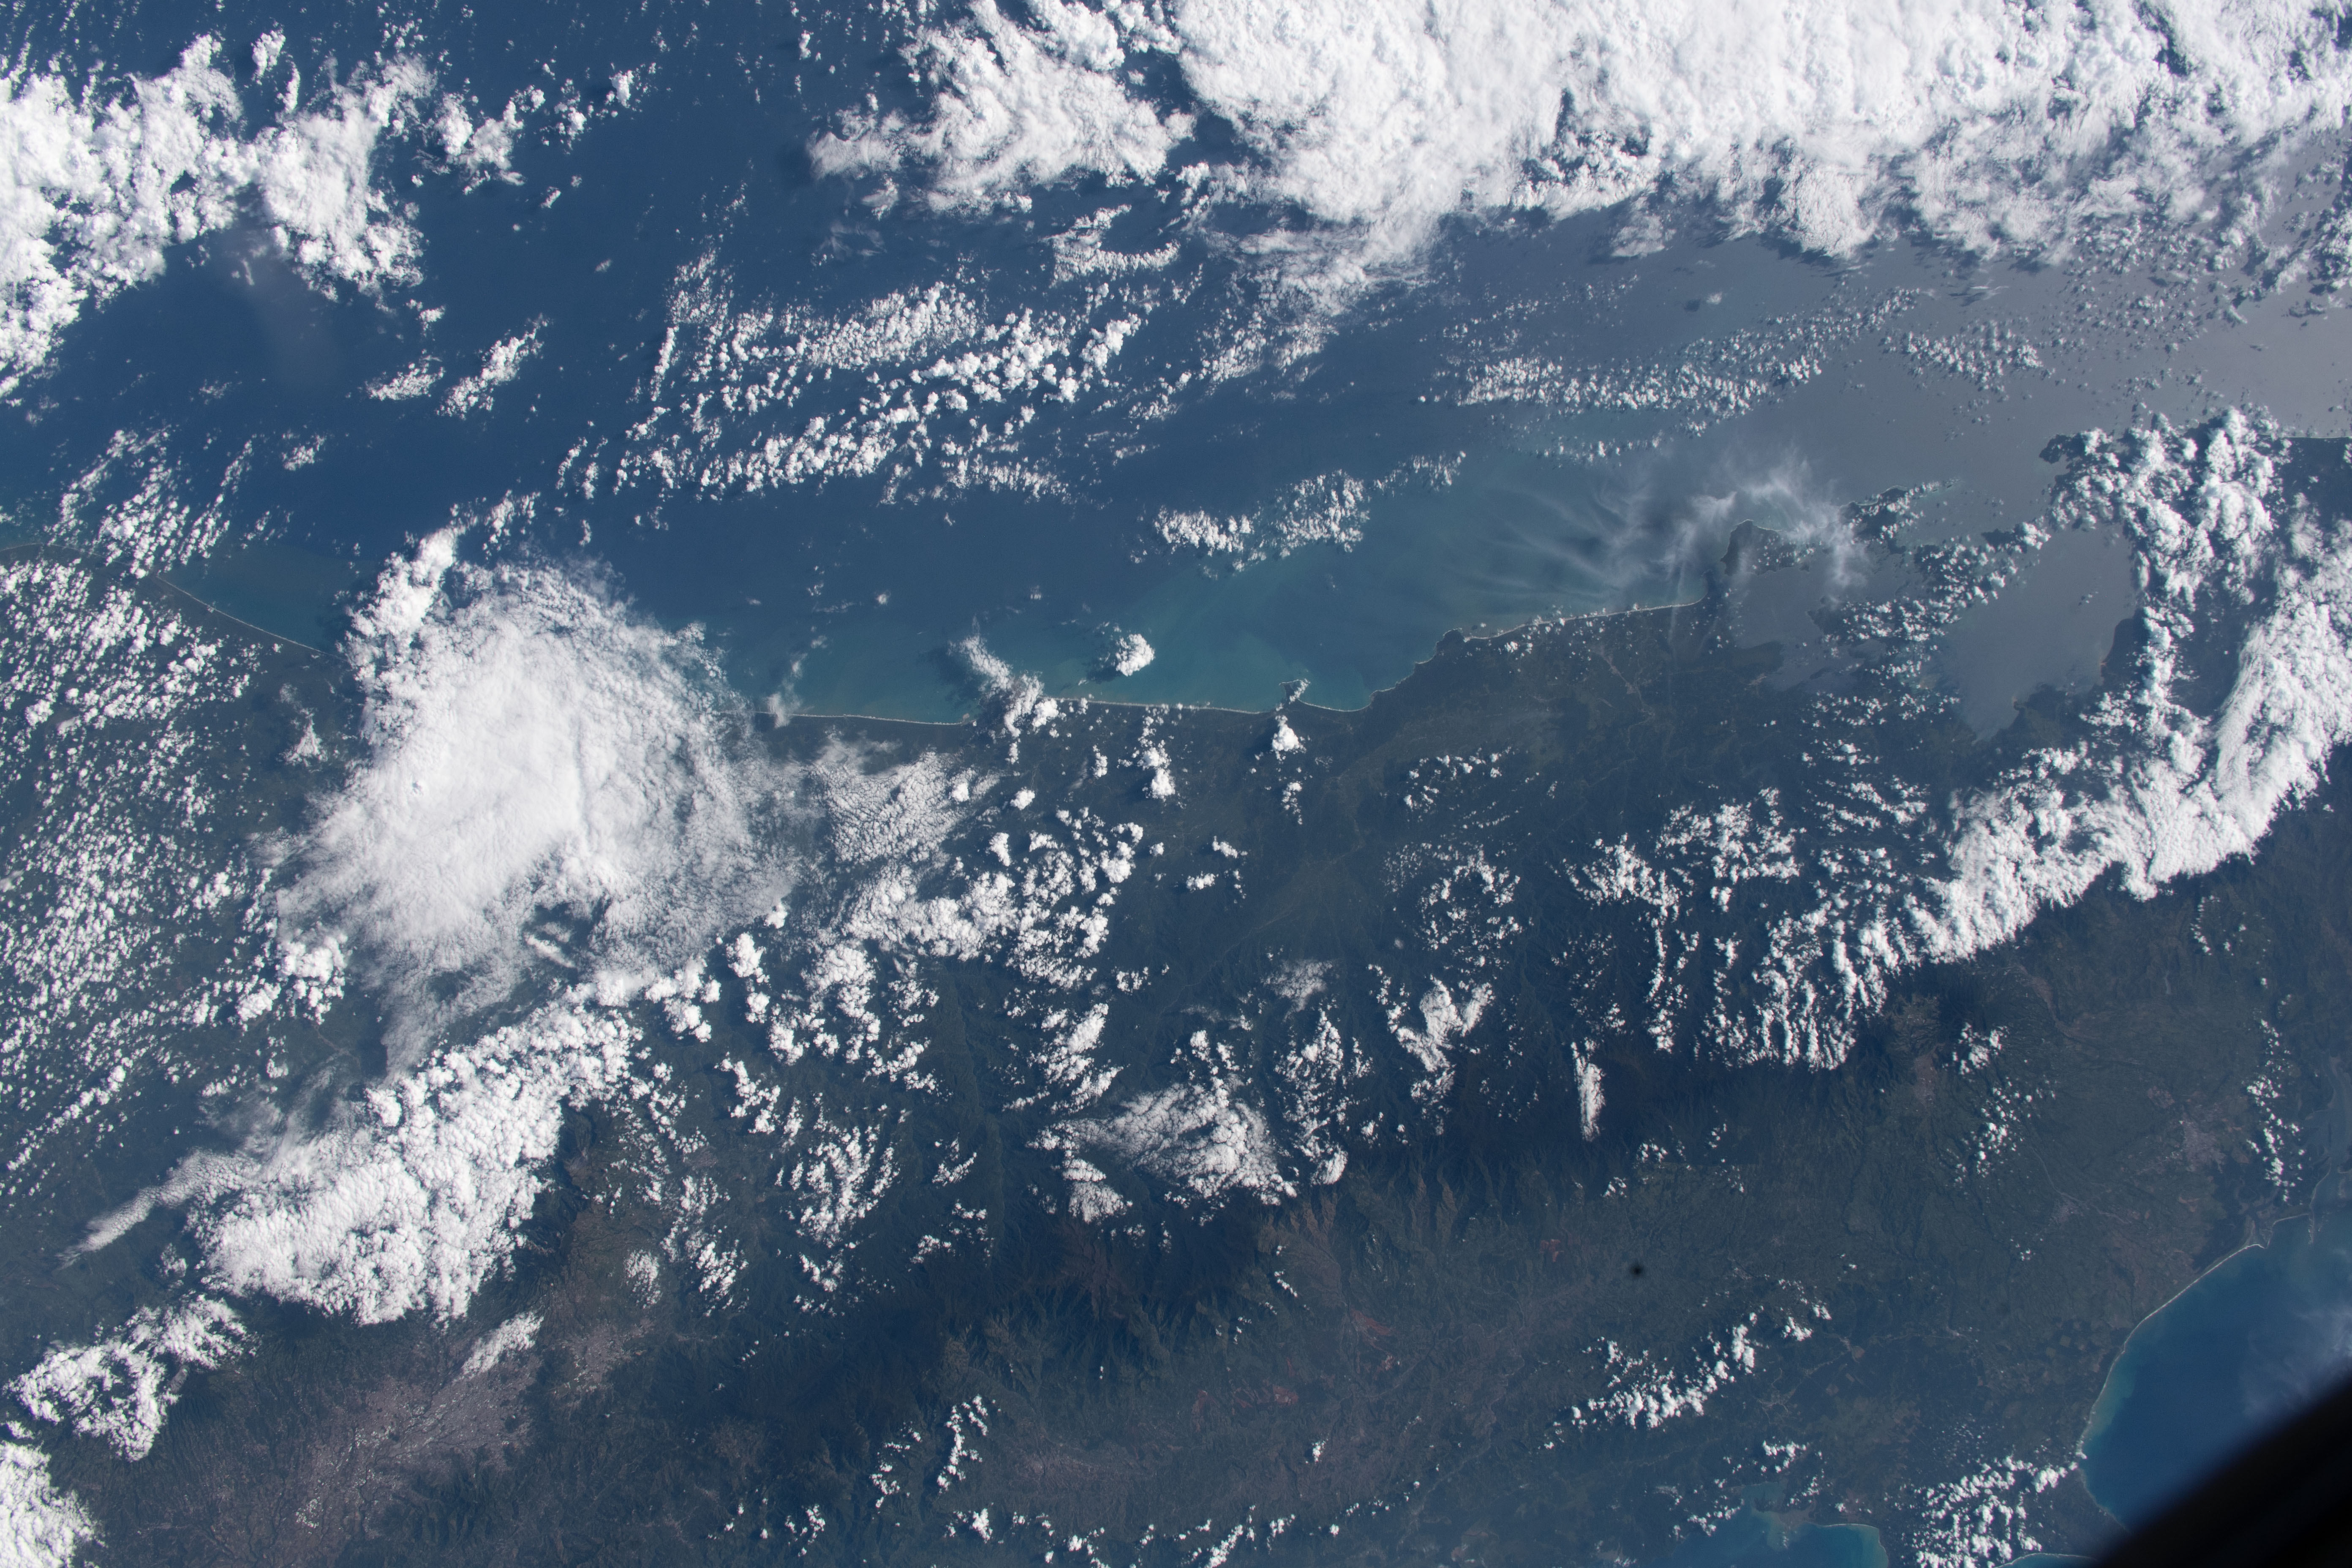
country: COSTA RICA
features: SIXAOLA RIVER, BOCAS DEL TORO ARCHIPELAGO
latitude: 10.0
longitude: -83.0
